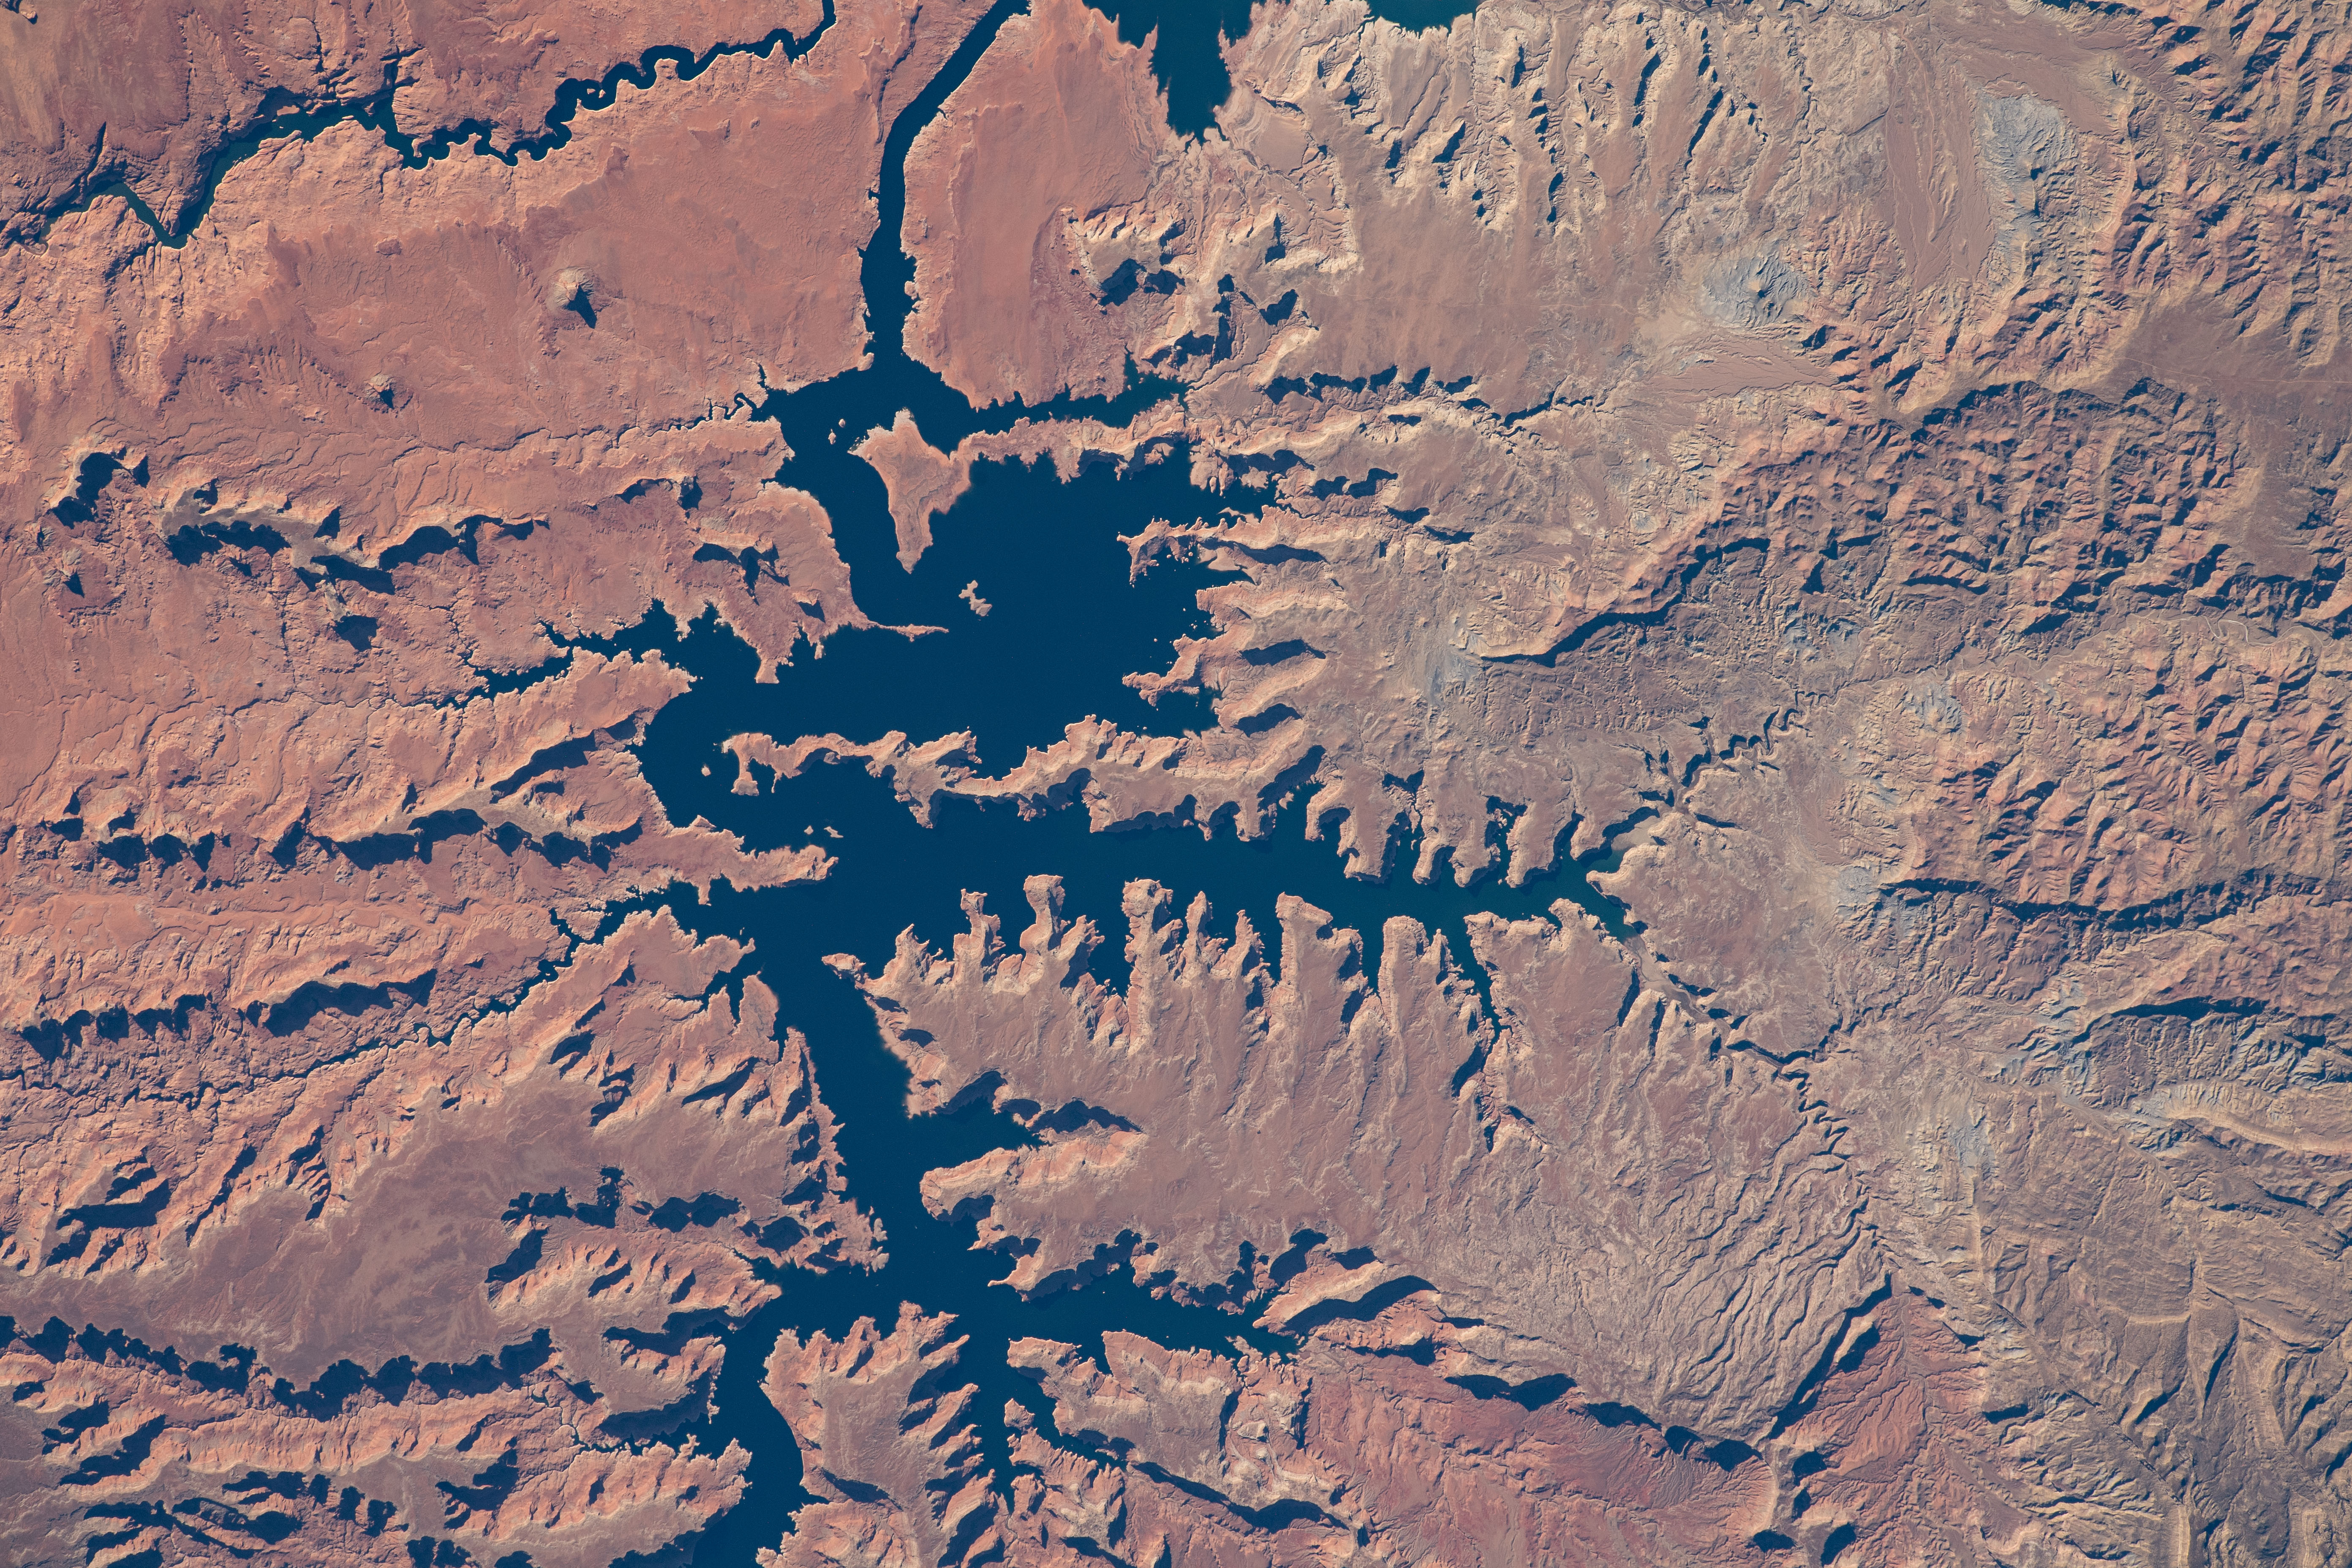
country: USA-UTAH
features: LAKE POWELL
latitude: 37.1
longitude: -111.3
